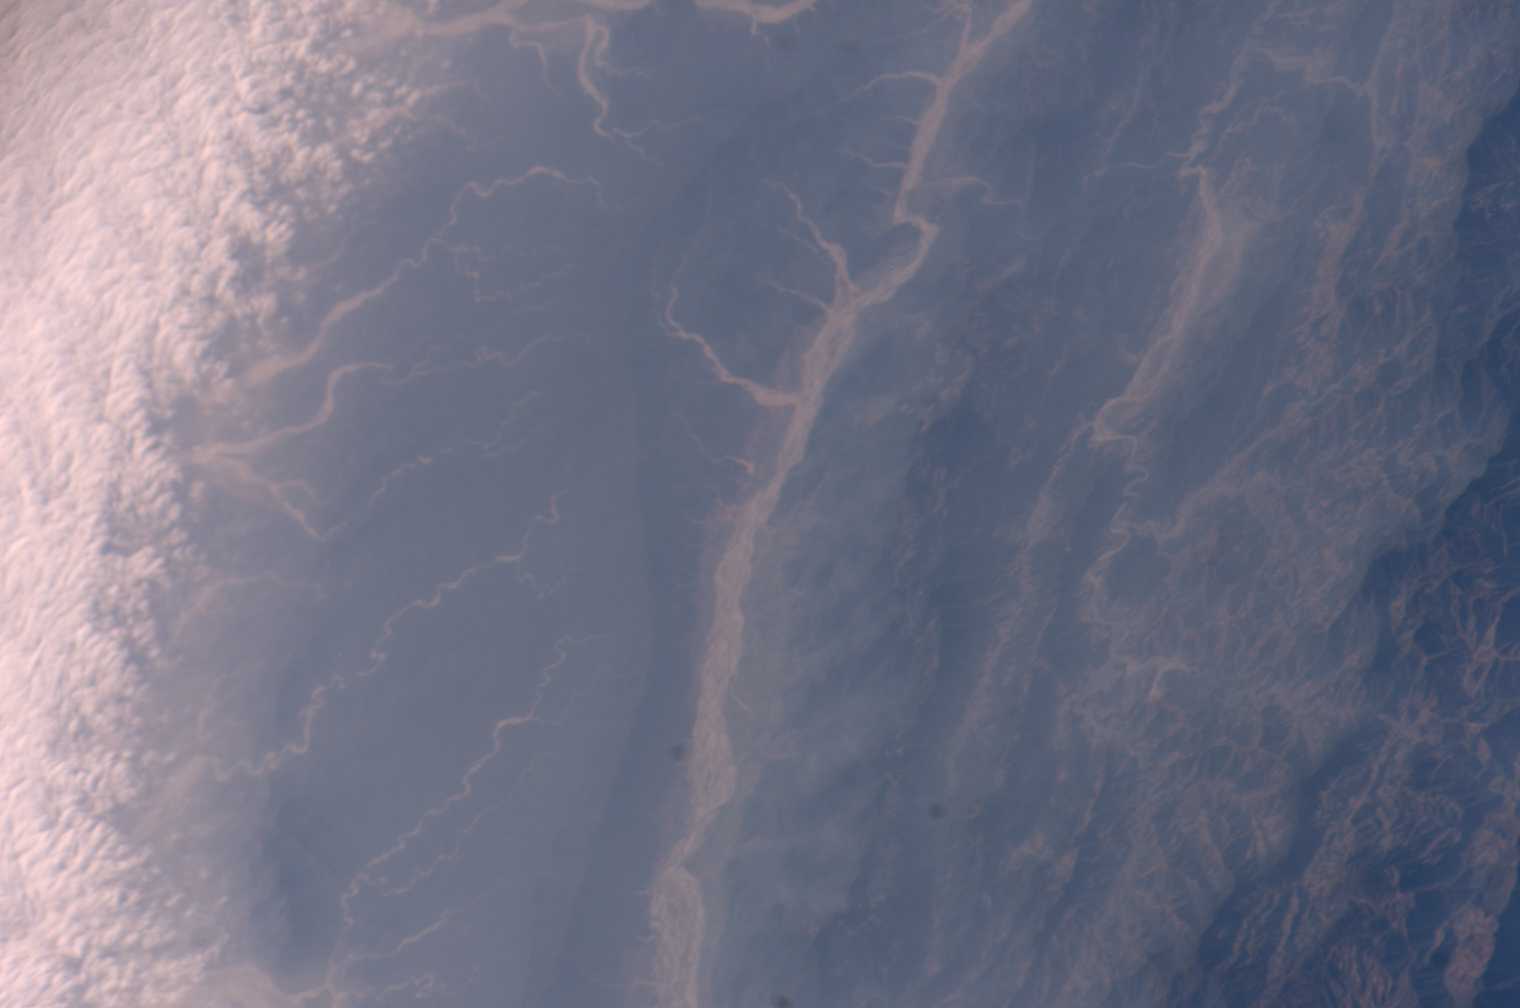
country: NEPAL
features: SUN RIVER, CHURIA GHATI HILLS
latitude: 27.1
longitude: 86.1
